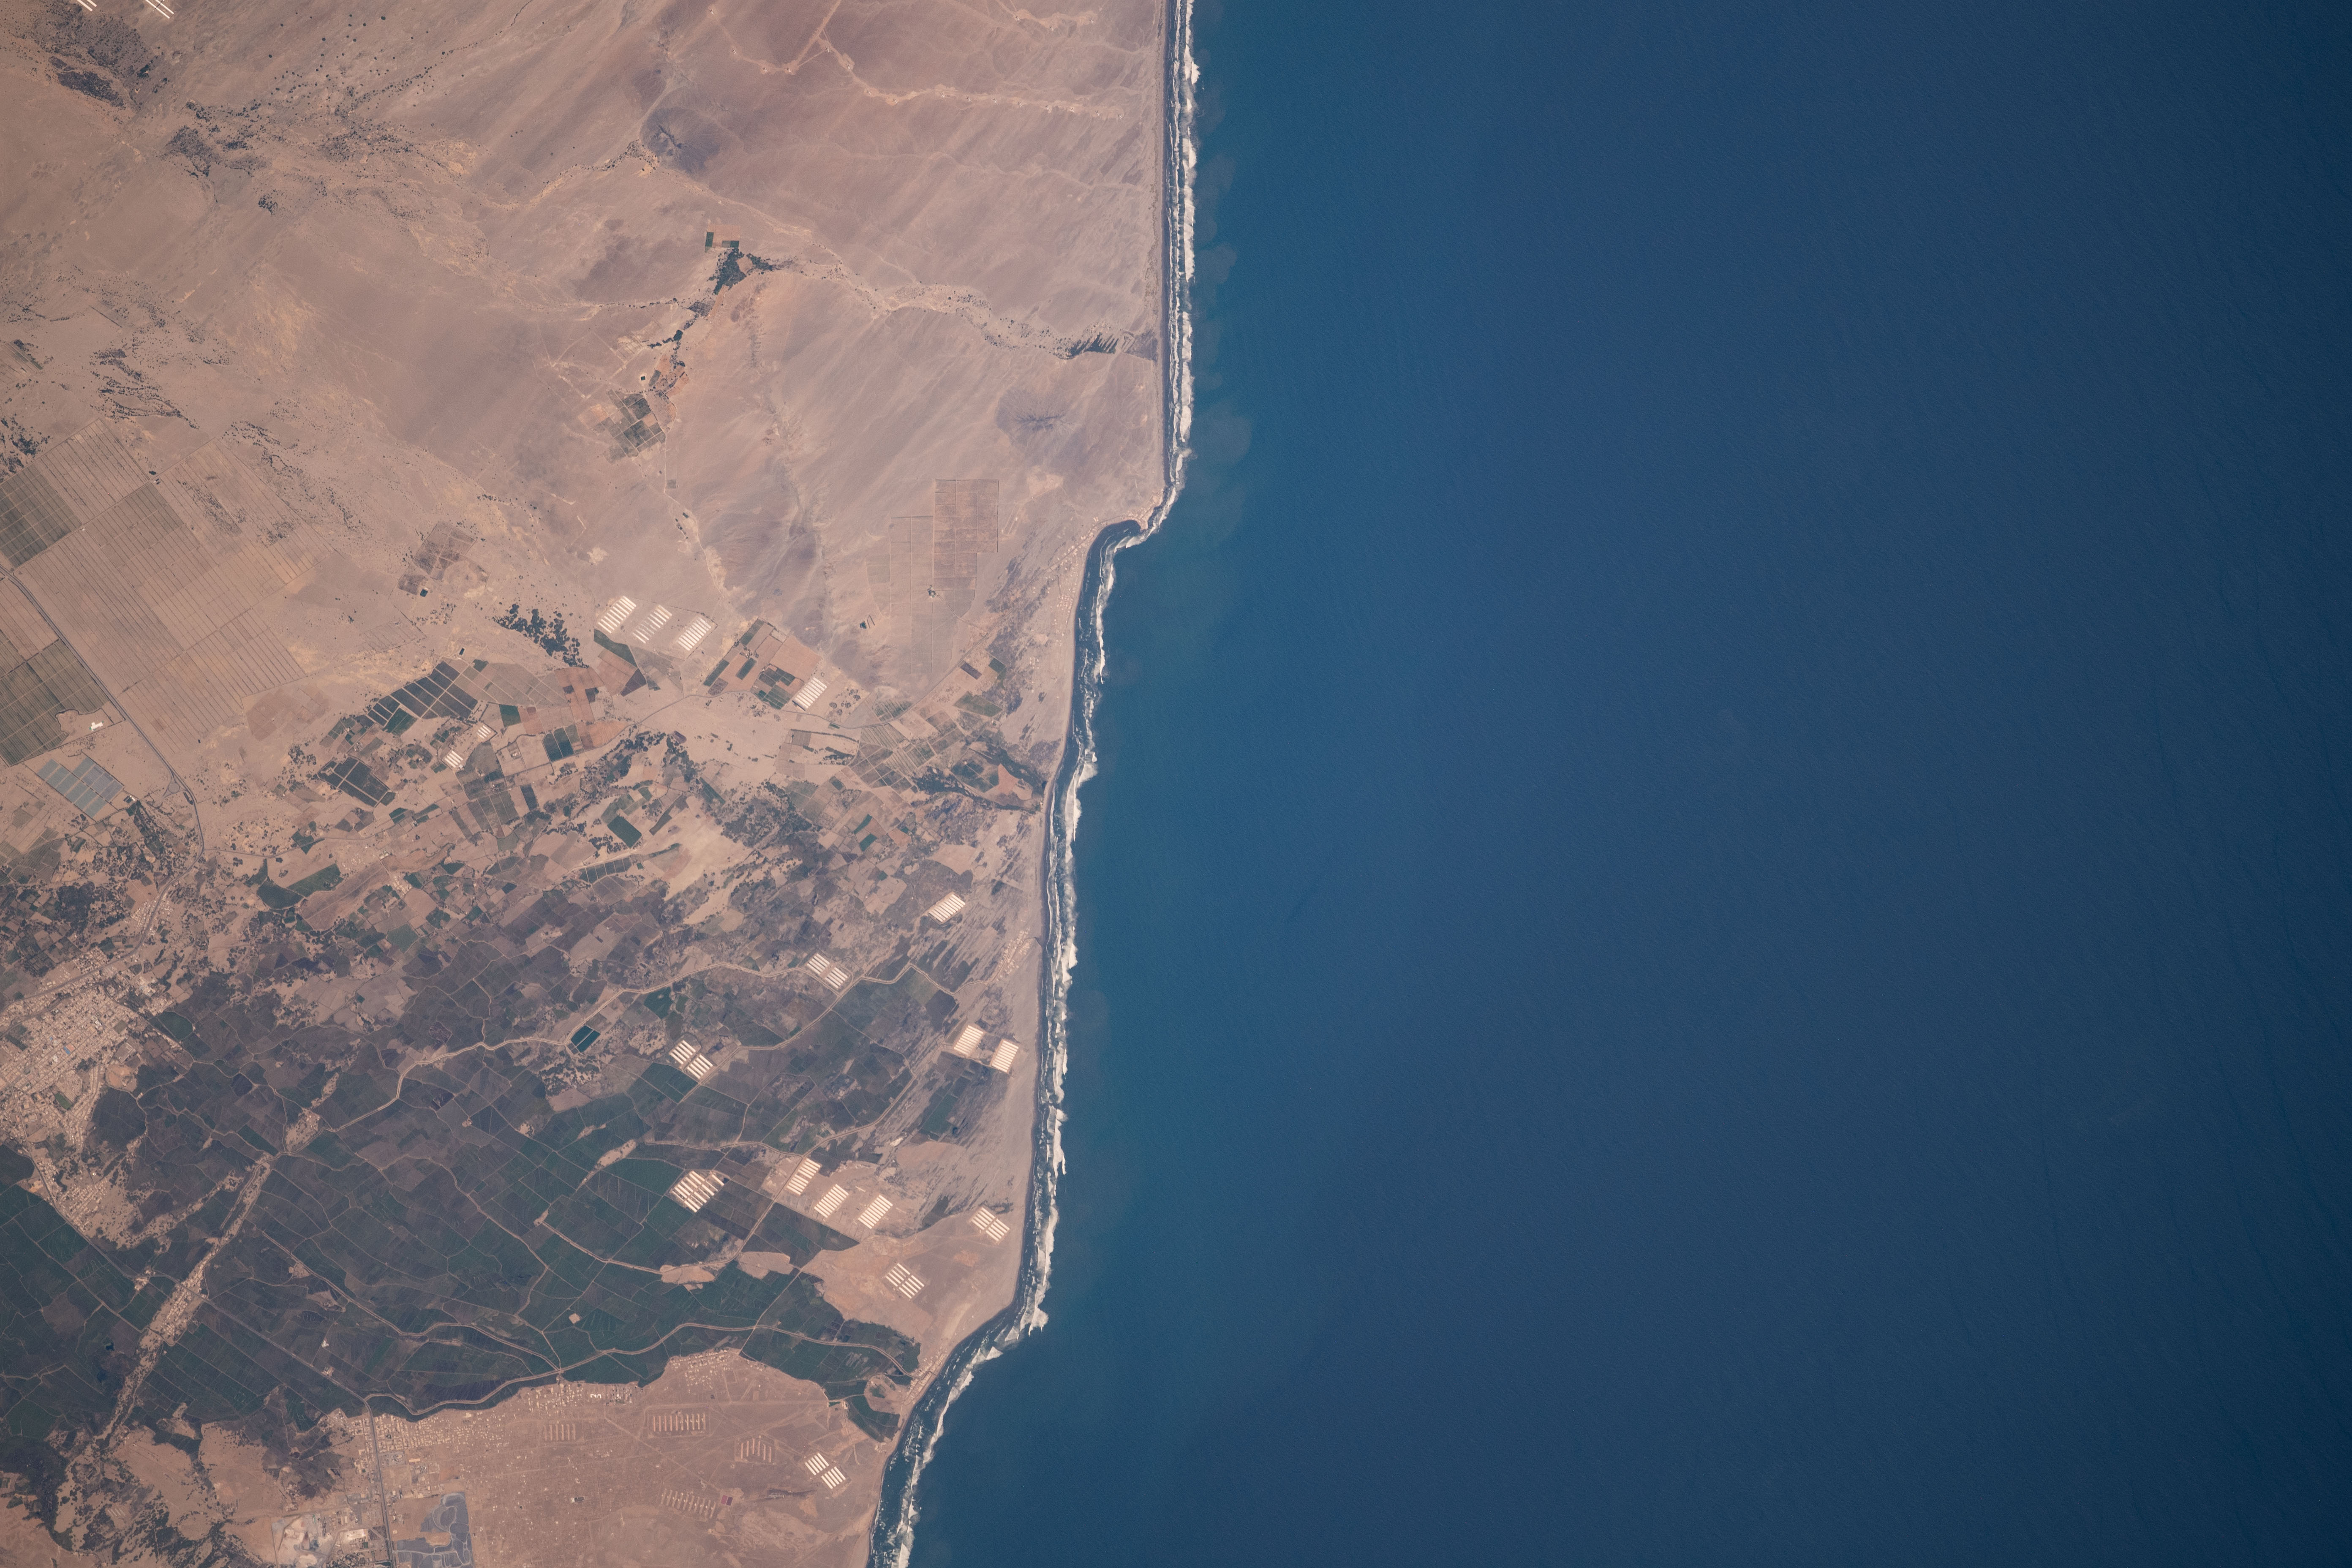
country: PERU
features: COASTLINE
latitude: -7.5
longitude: -79.6
